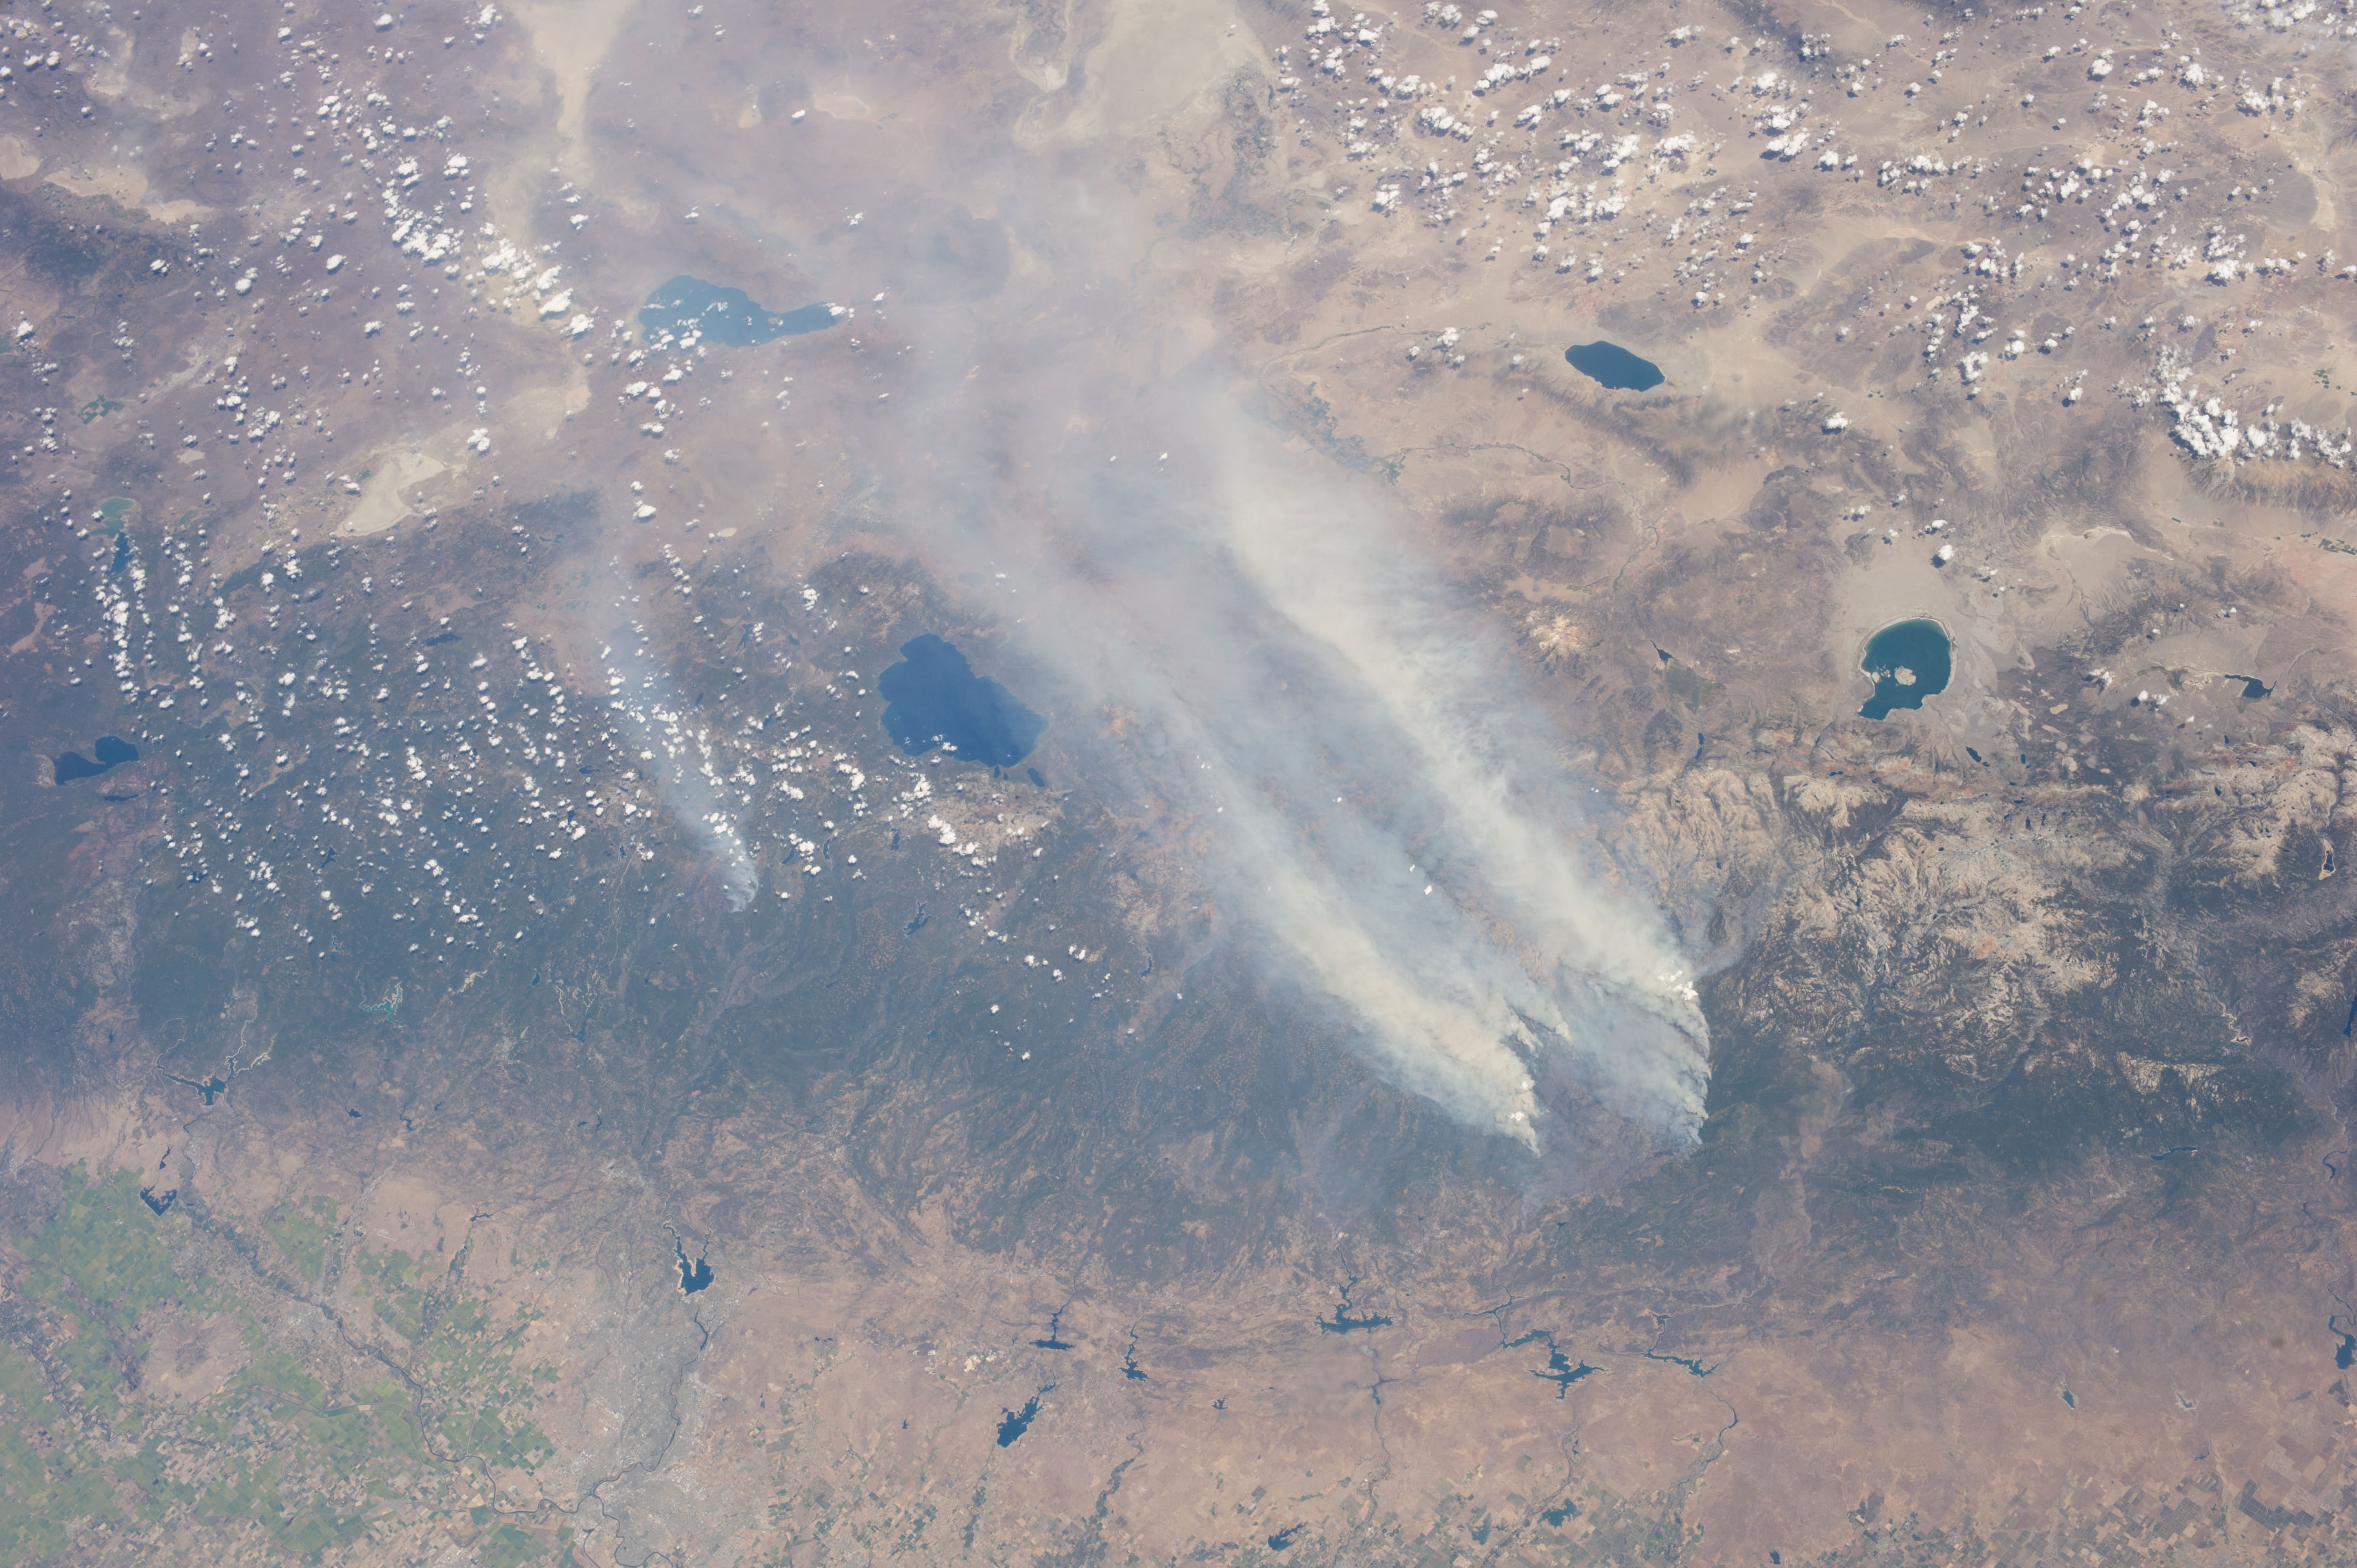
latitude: 38.5
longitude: -120.0
